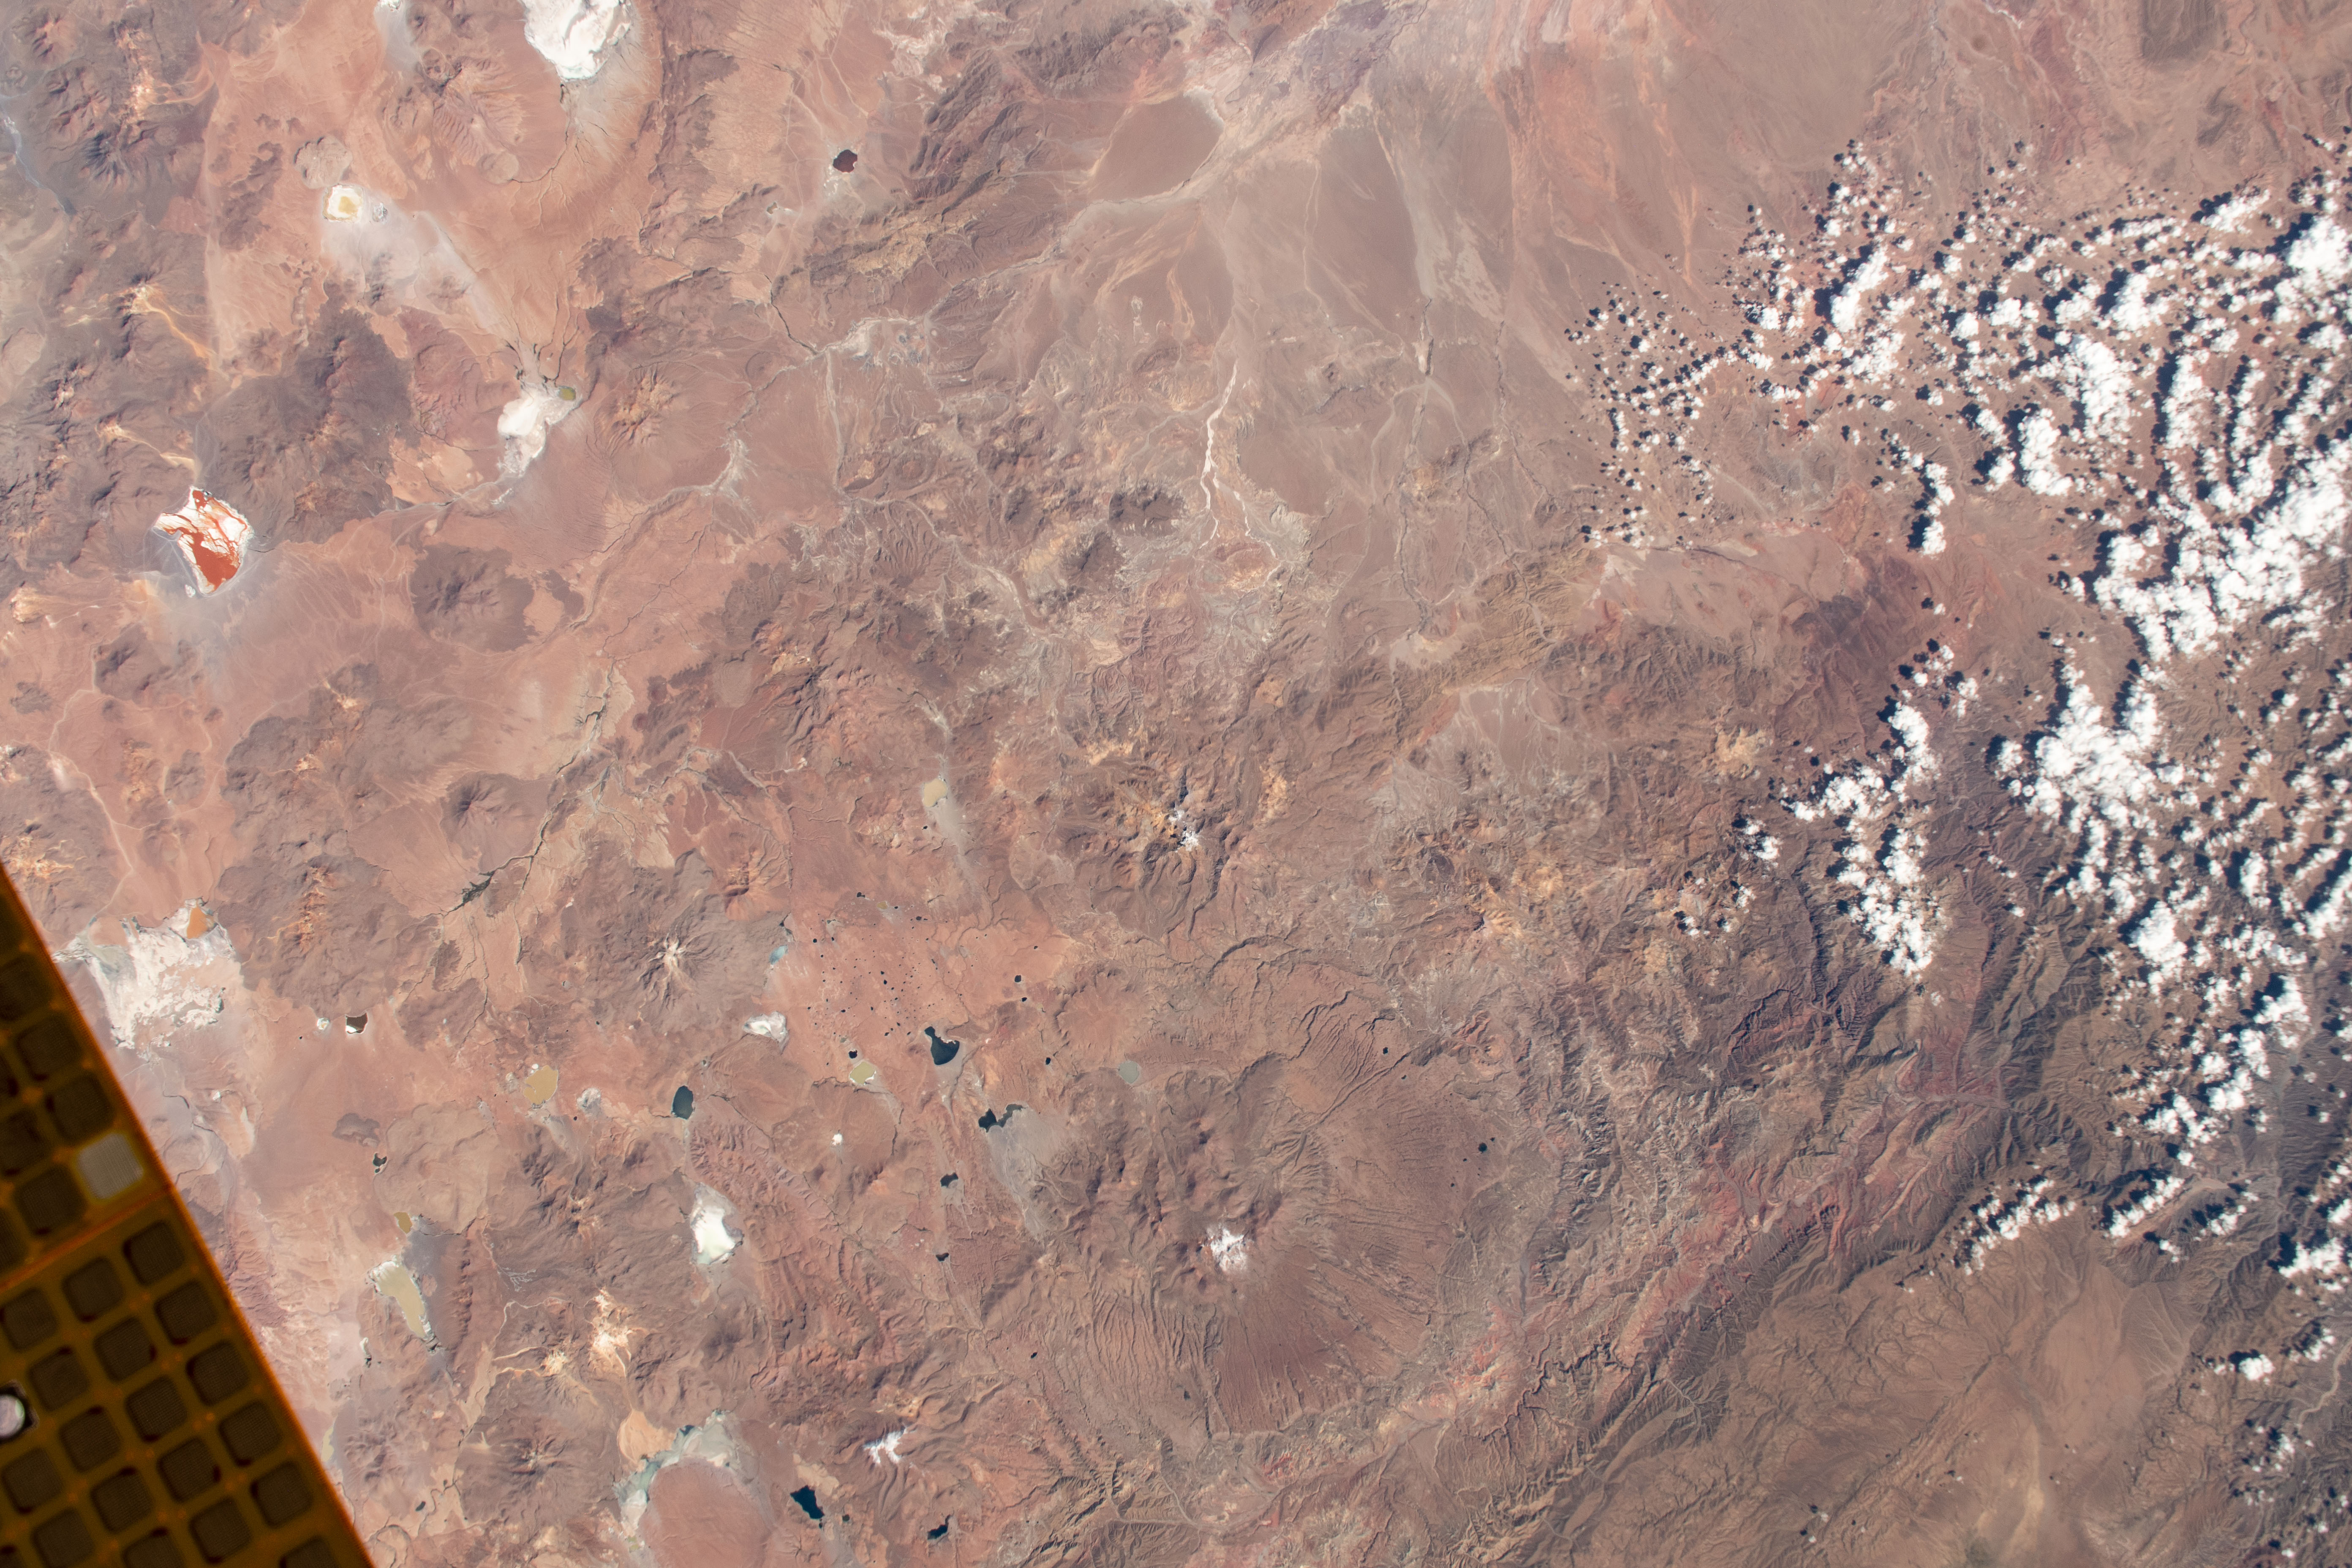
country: BOLIVIA
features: RESERVA NACIONAL DE FAUNA ANDINA EDUARDO AVAROA
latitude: -22.0
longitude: -67.0
